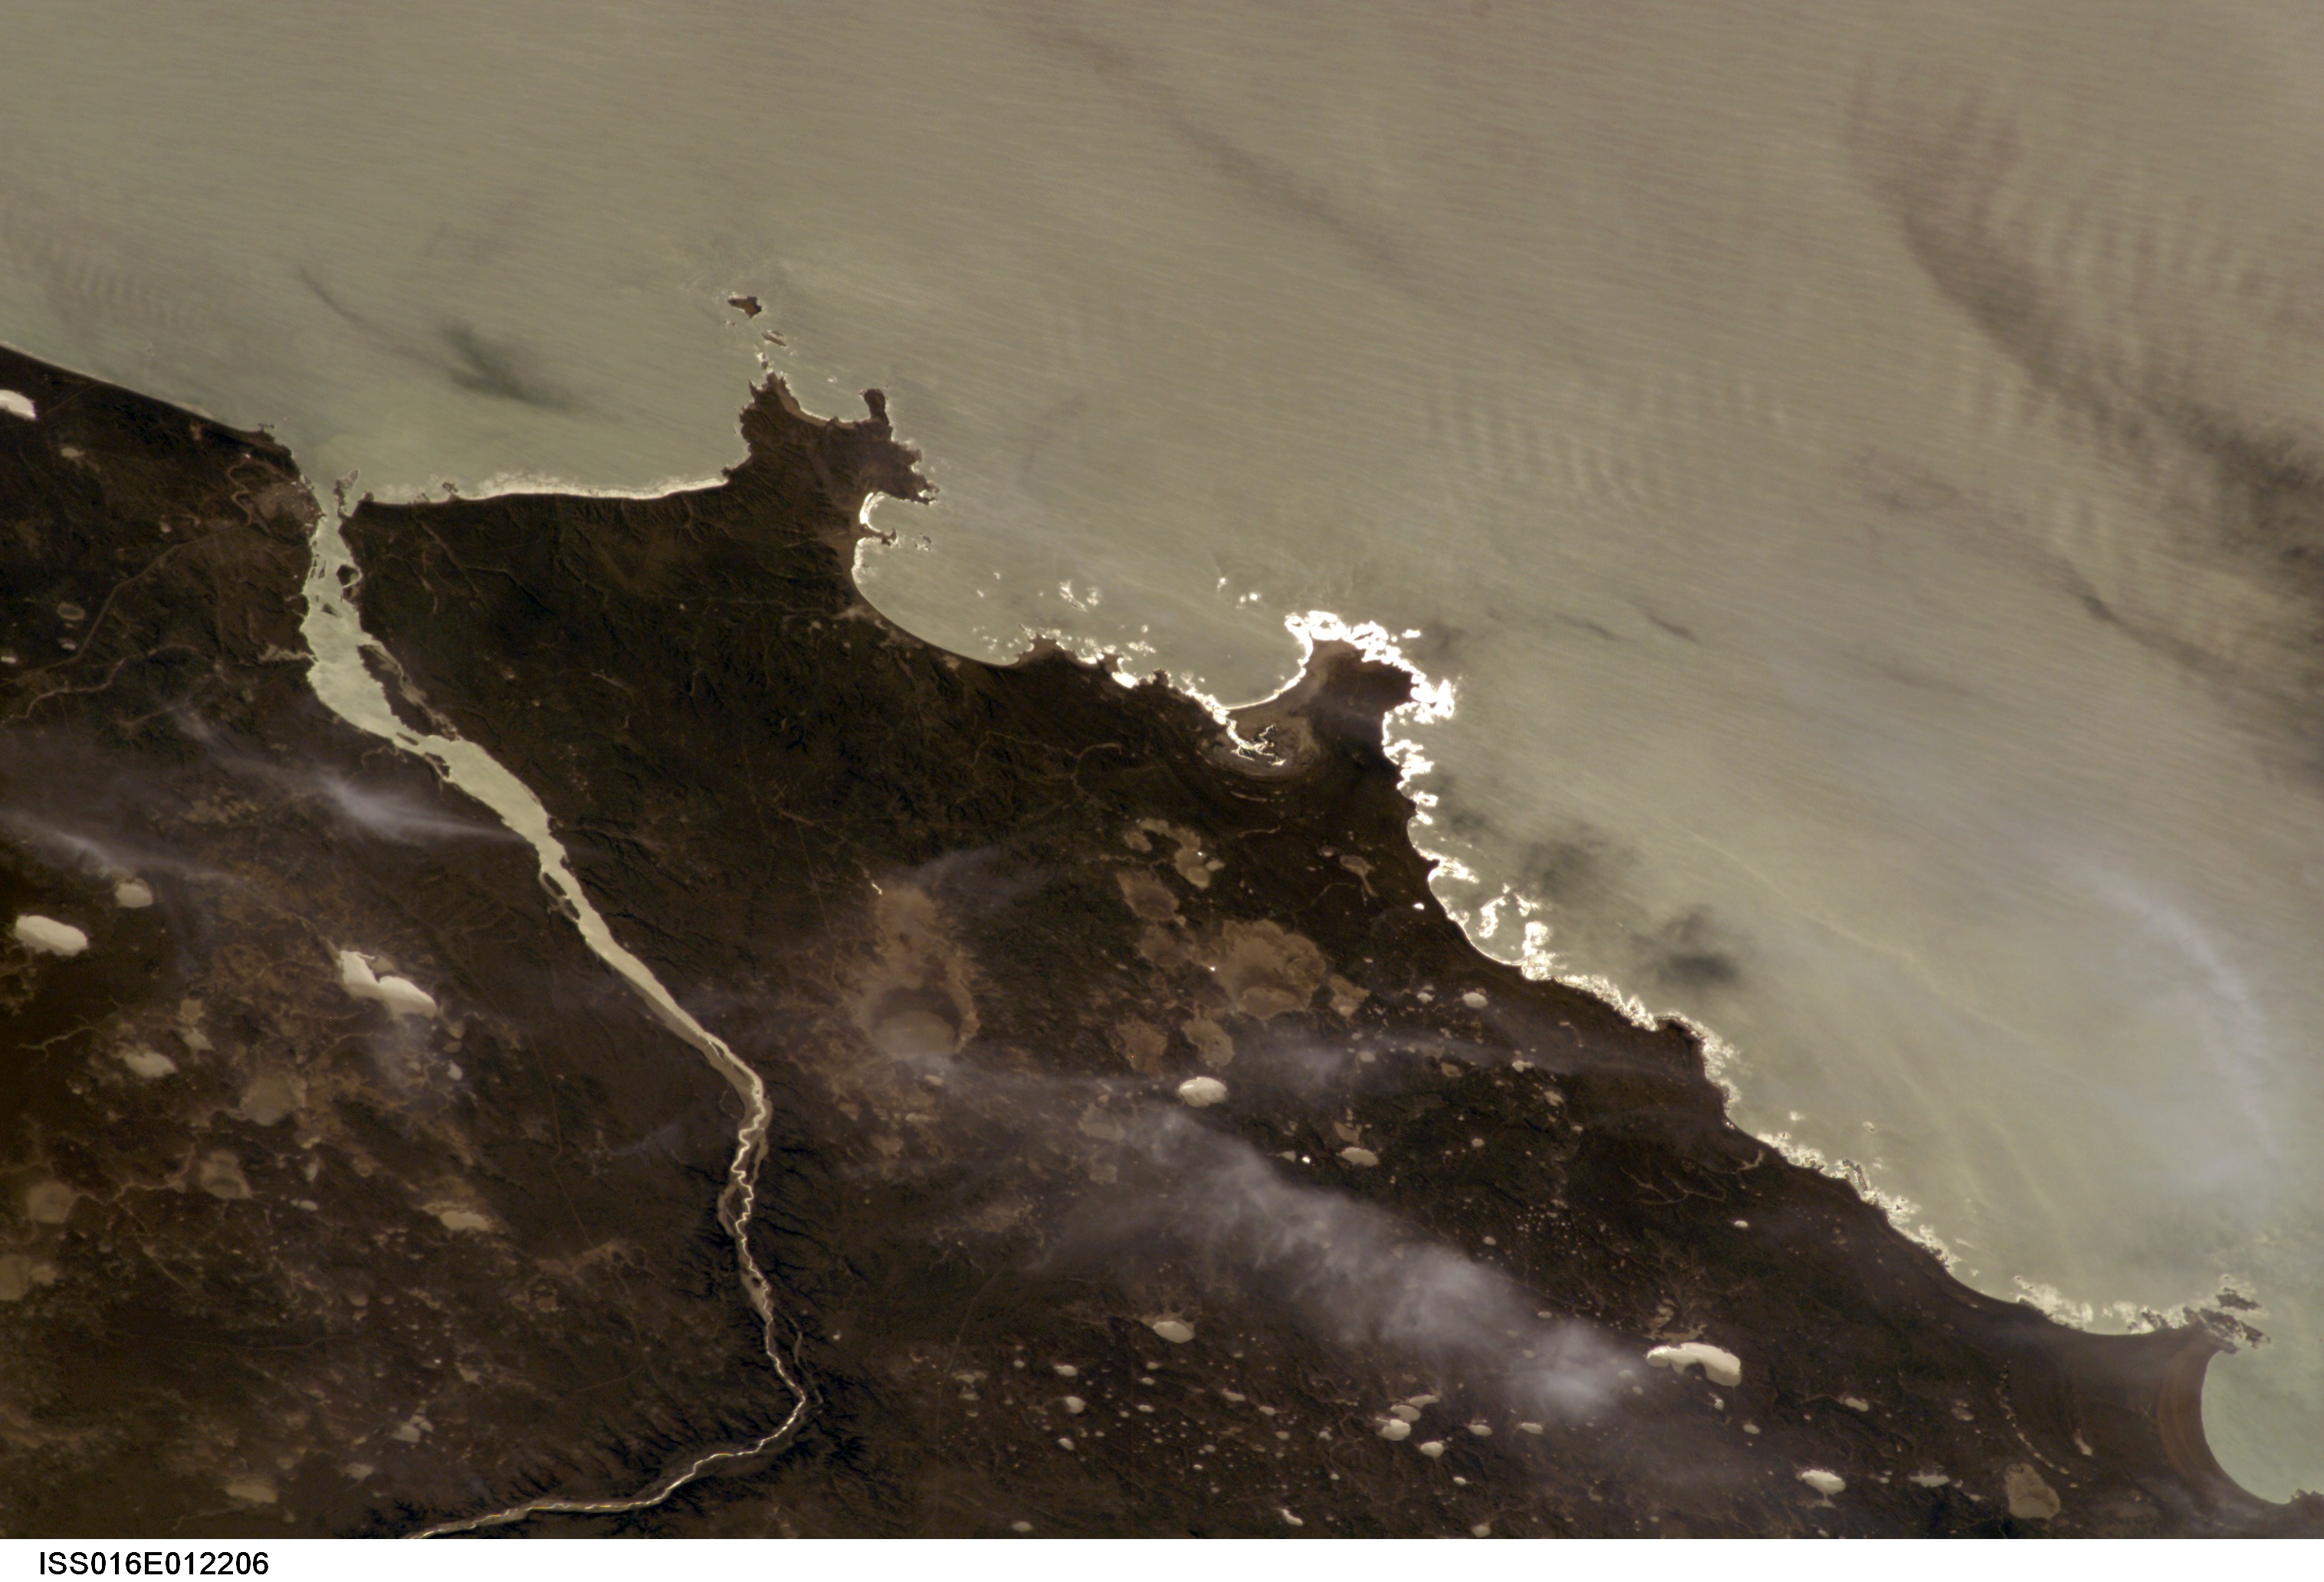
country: ARGENTINA
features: PUNTA MEDANOSA, SUNGLINT
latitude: -48.0
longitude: -66.0
